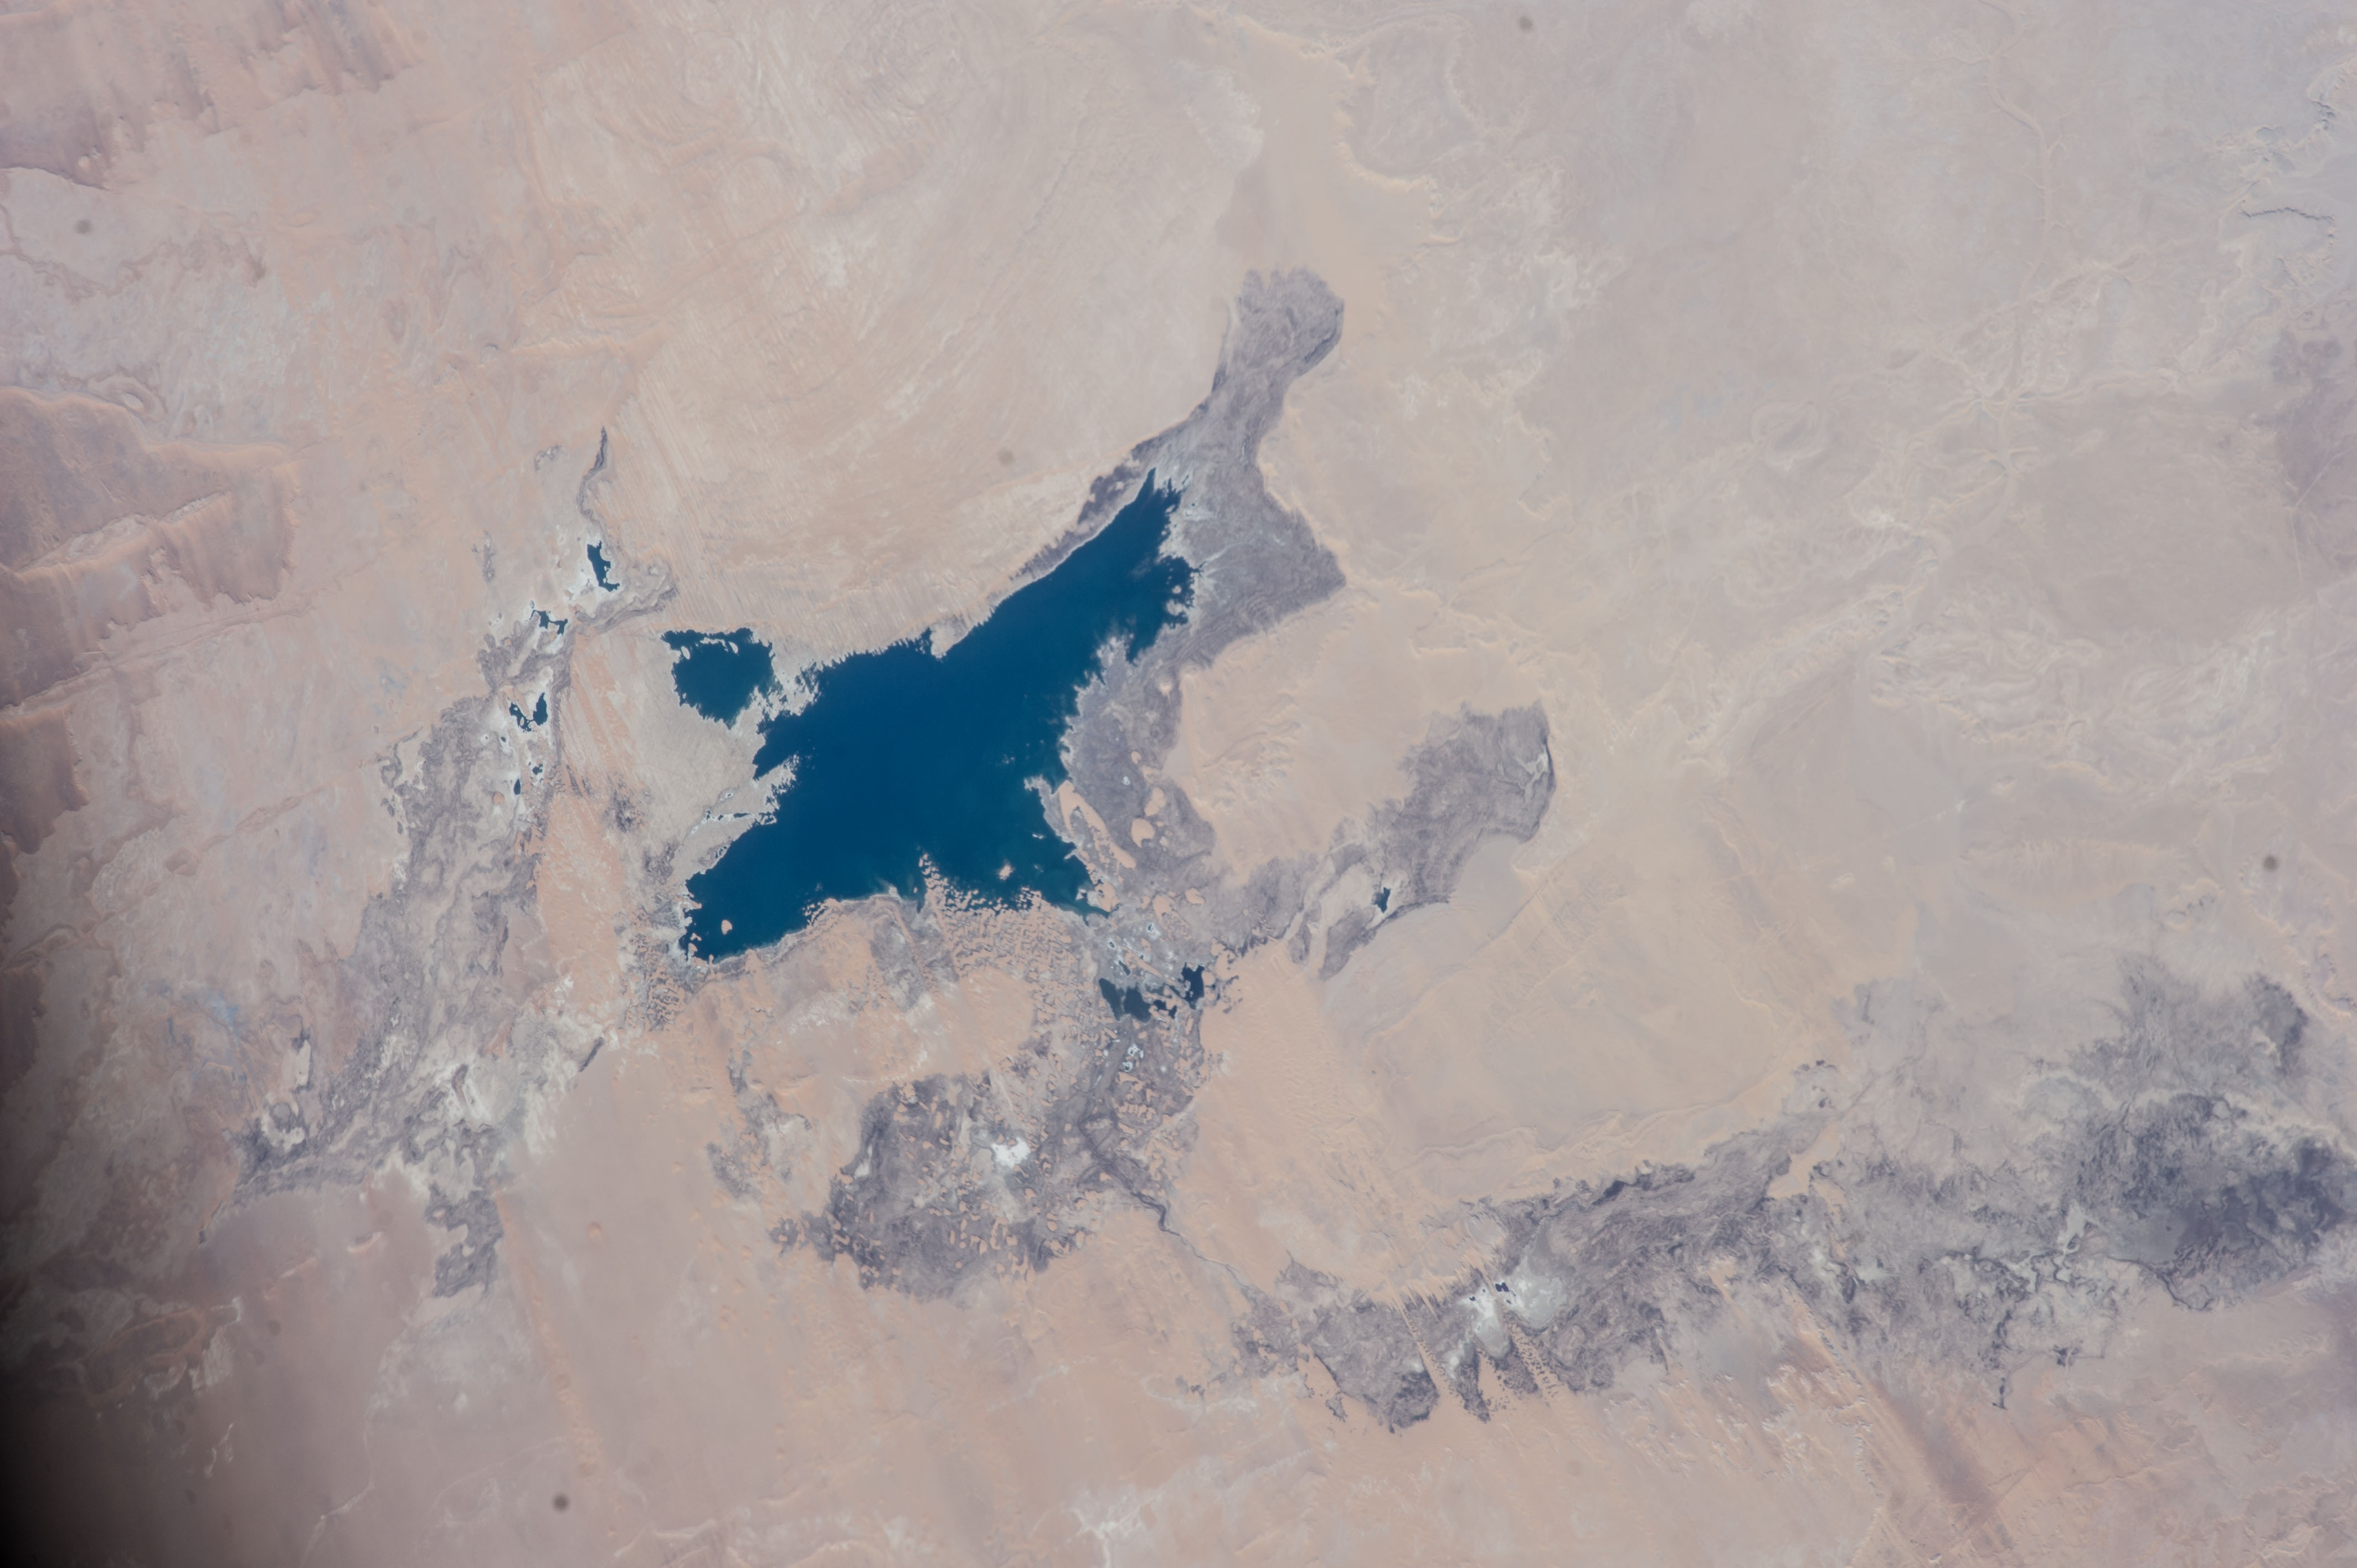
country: EGYPT
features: TOSHKA LAKES, SAND DUNES
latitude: 23.4
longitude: 30.7
